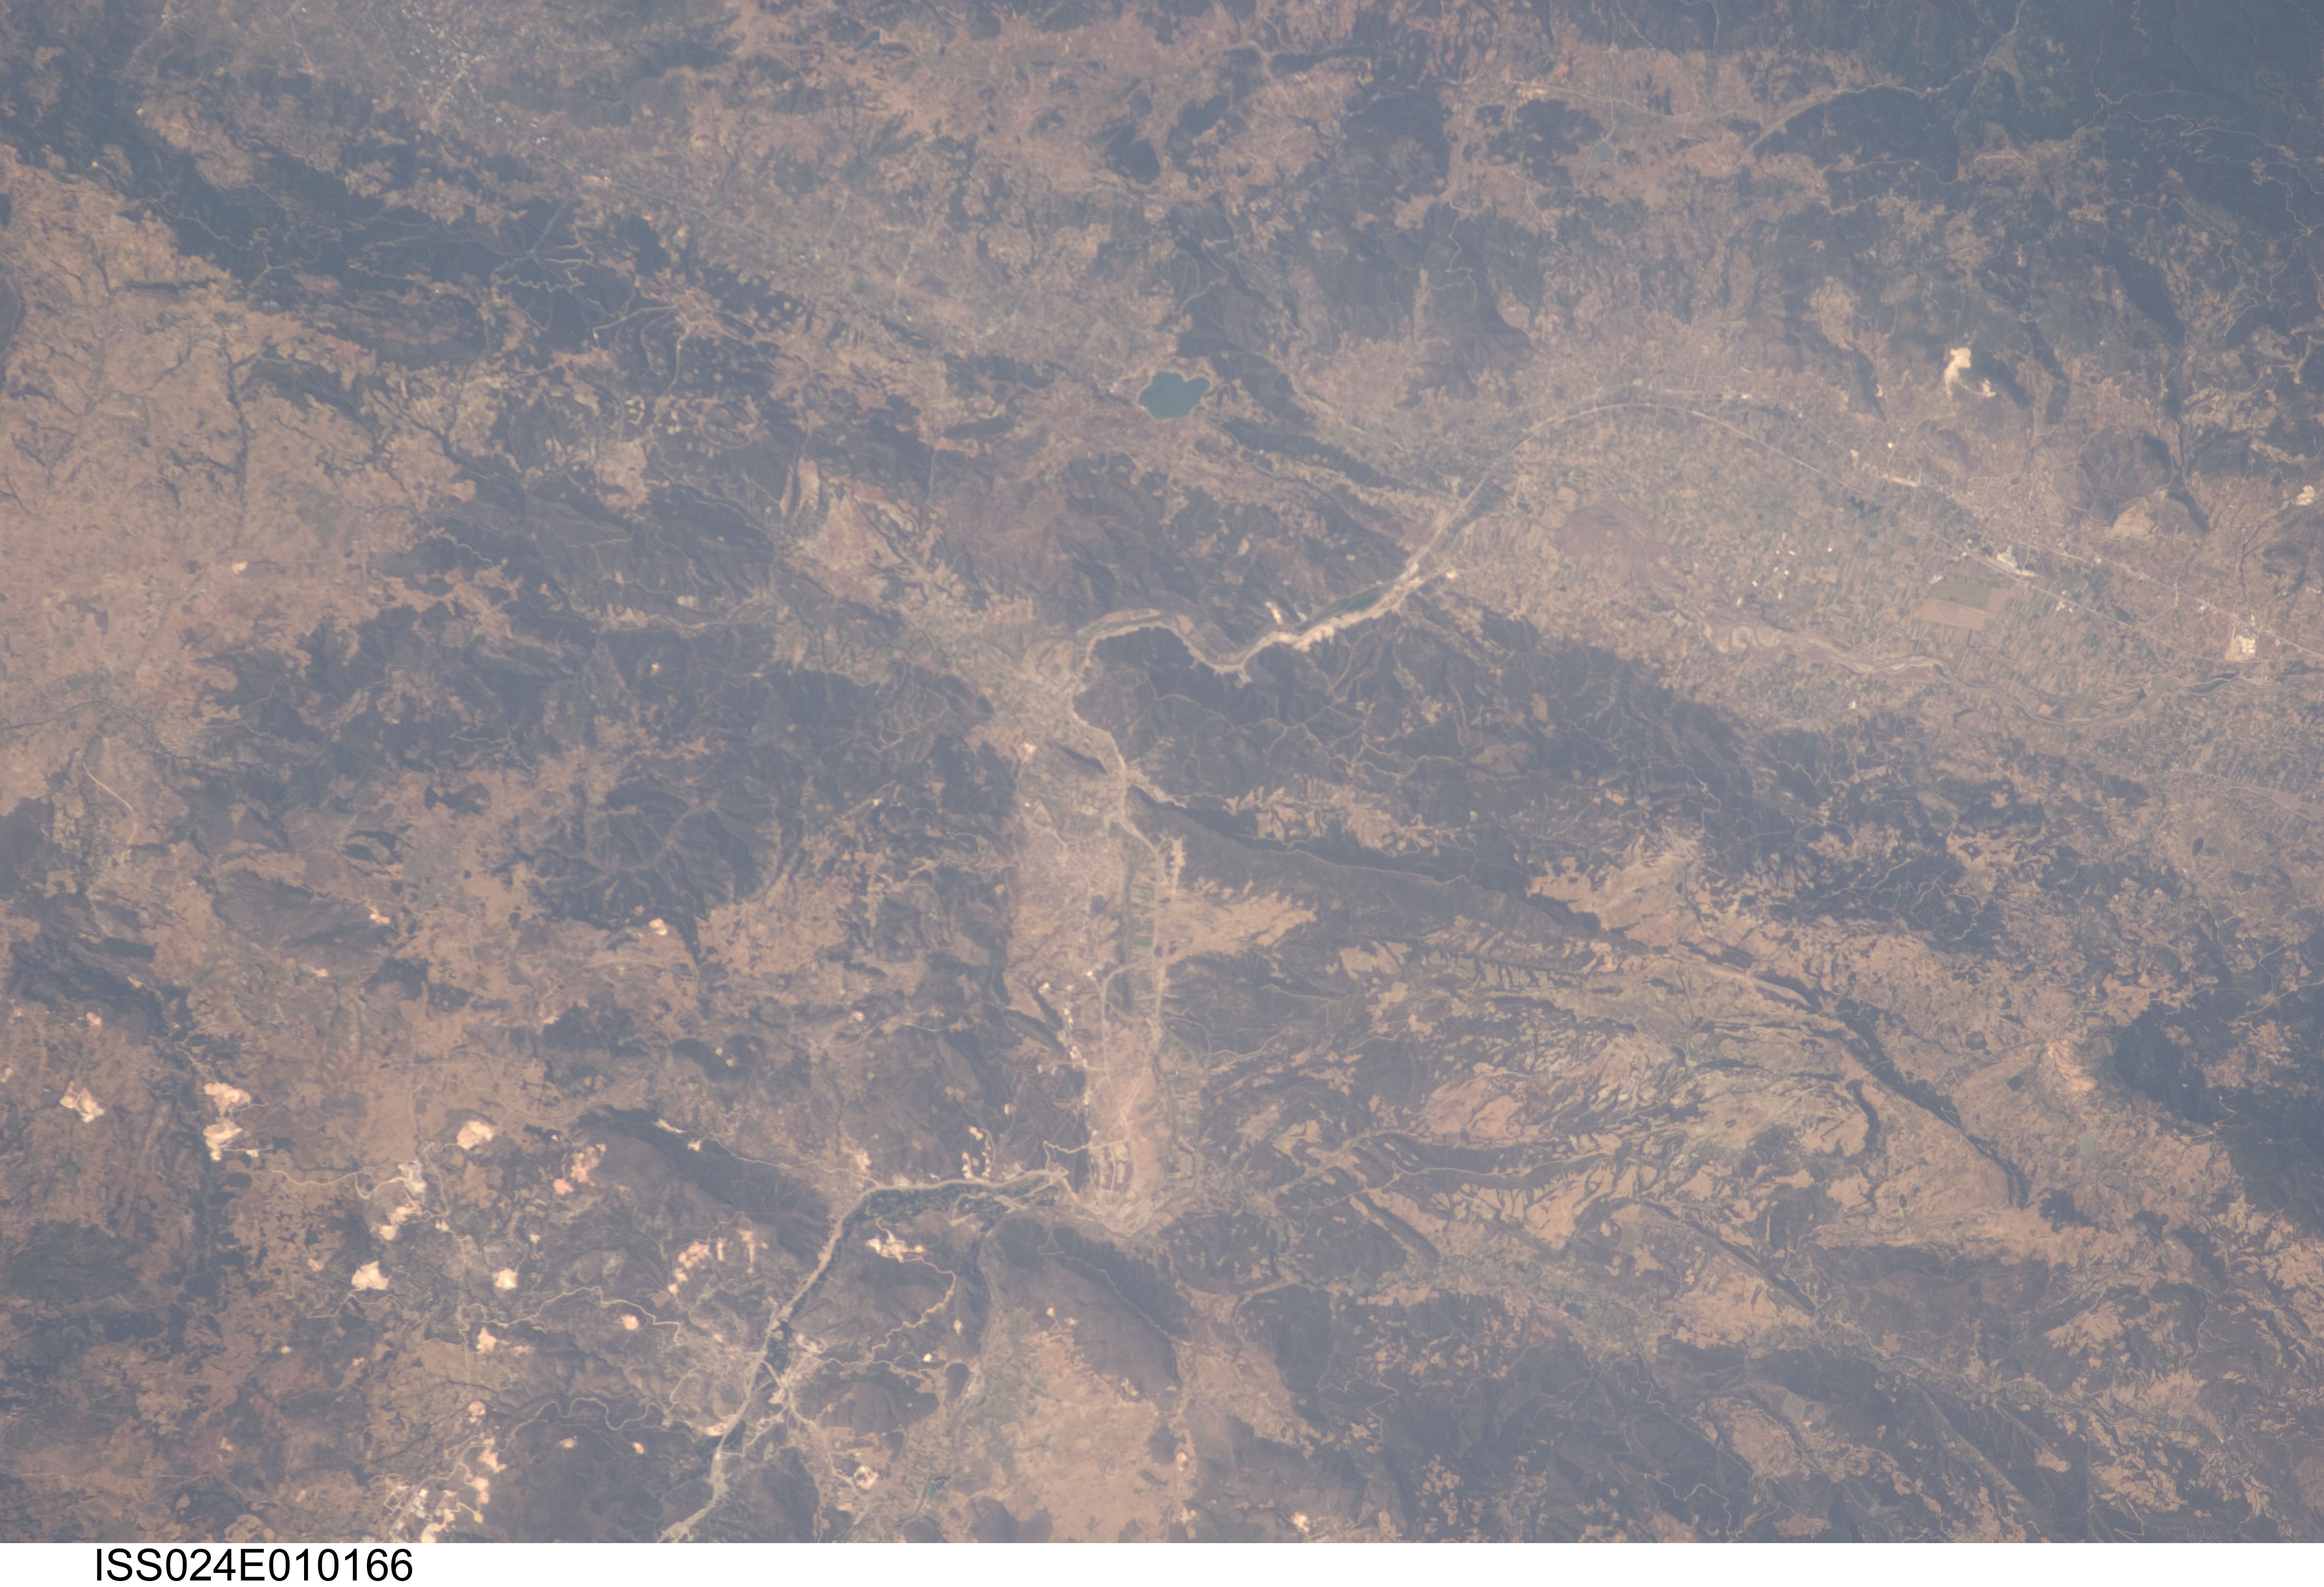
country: TURKEY
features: OSMANELI, SAKARYA R., FOR., MTS., AGR.
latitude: 40.4
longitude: 30.0
